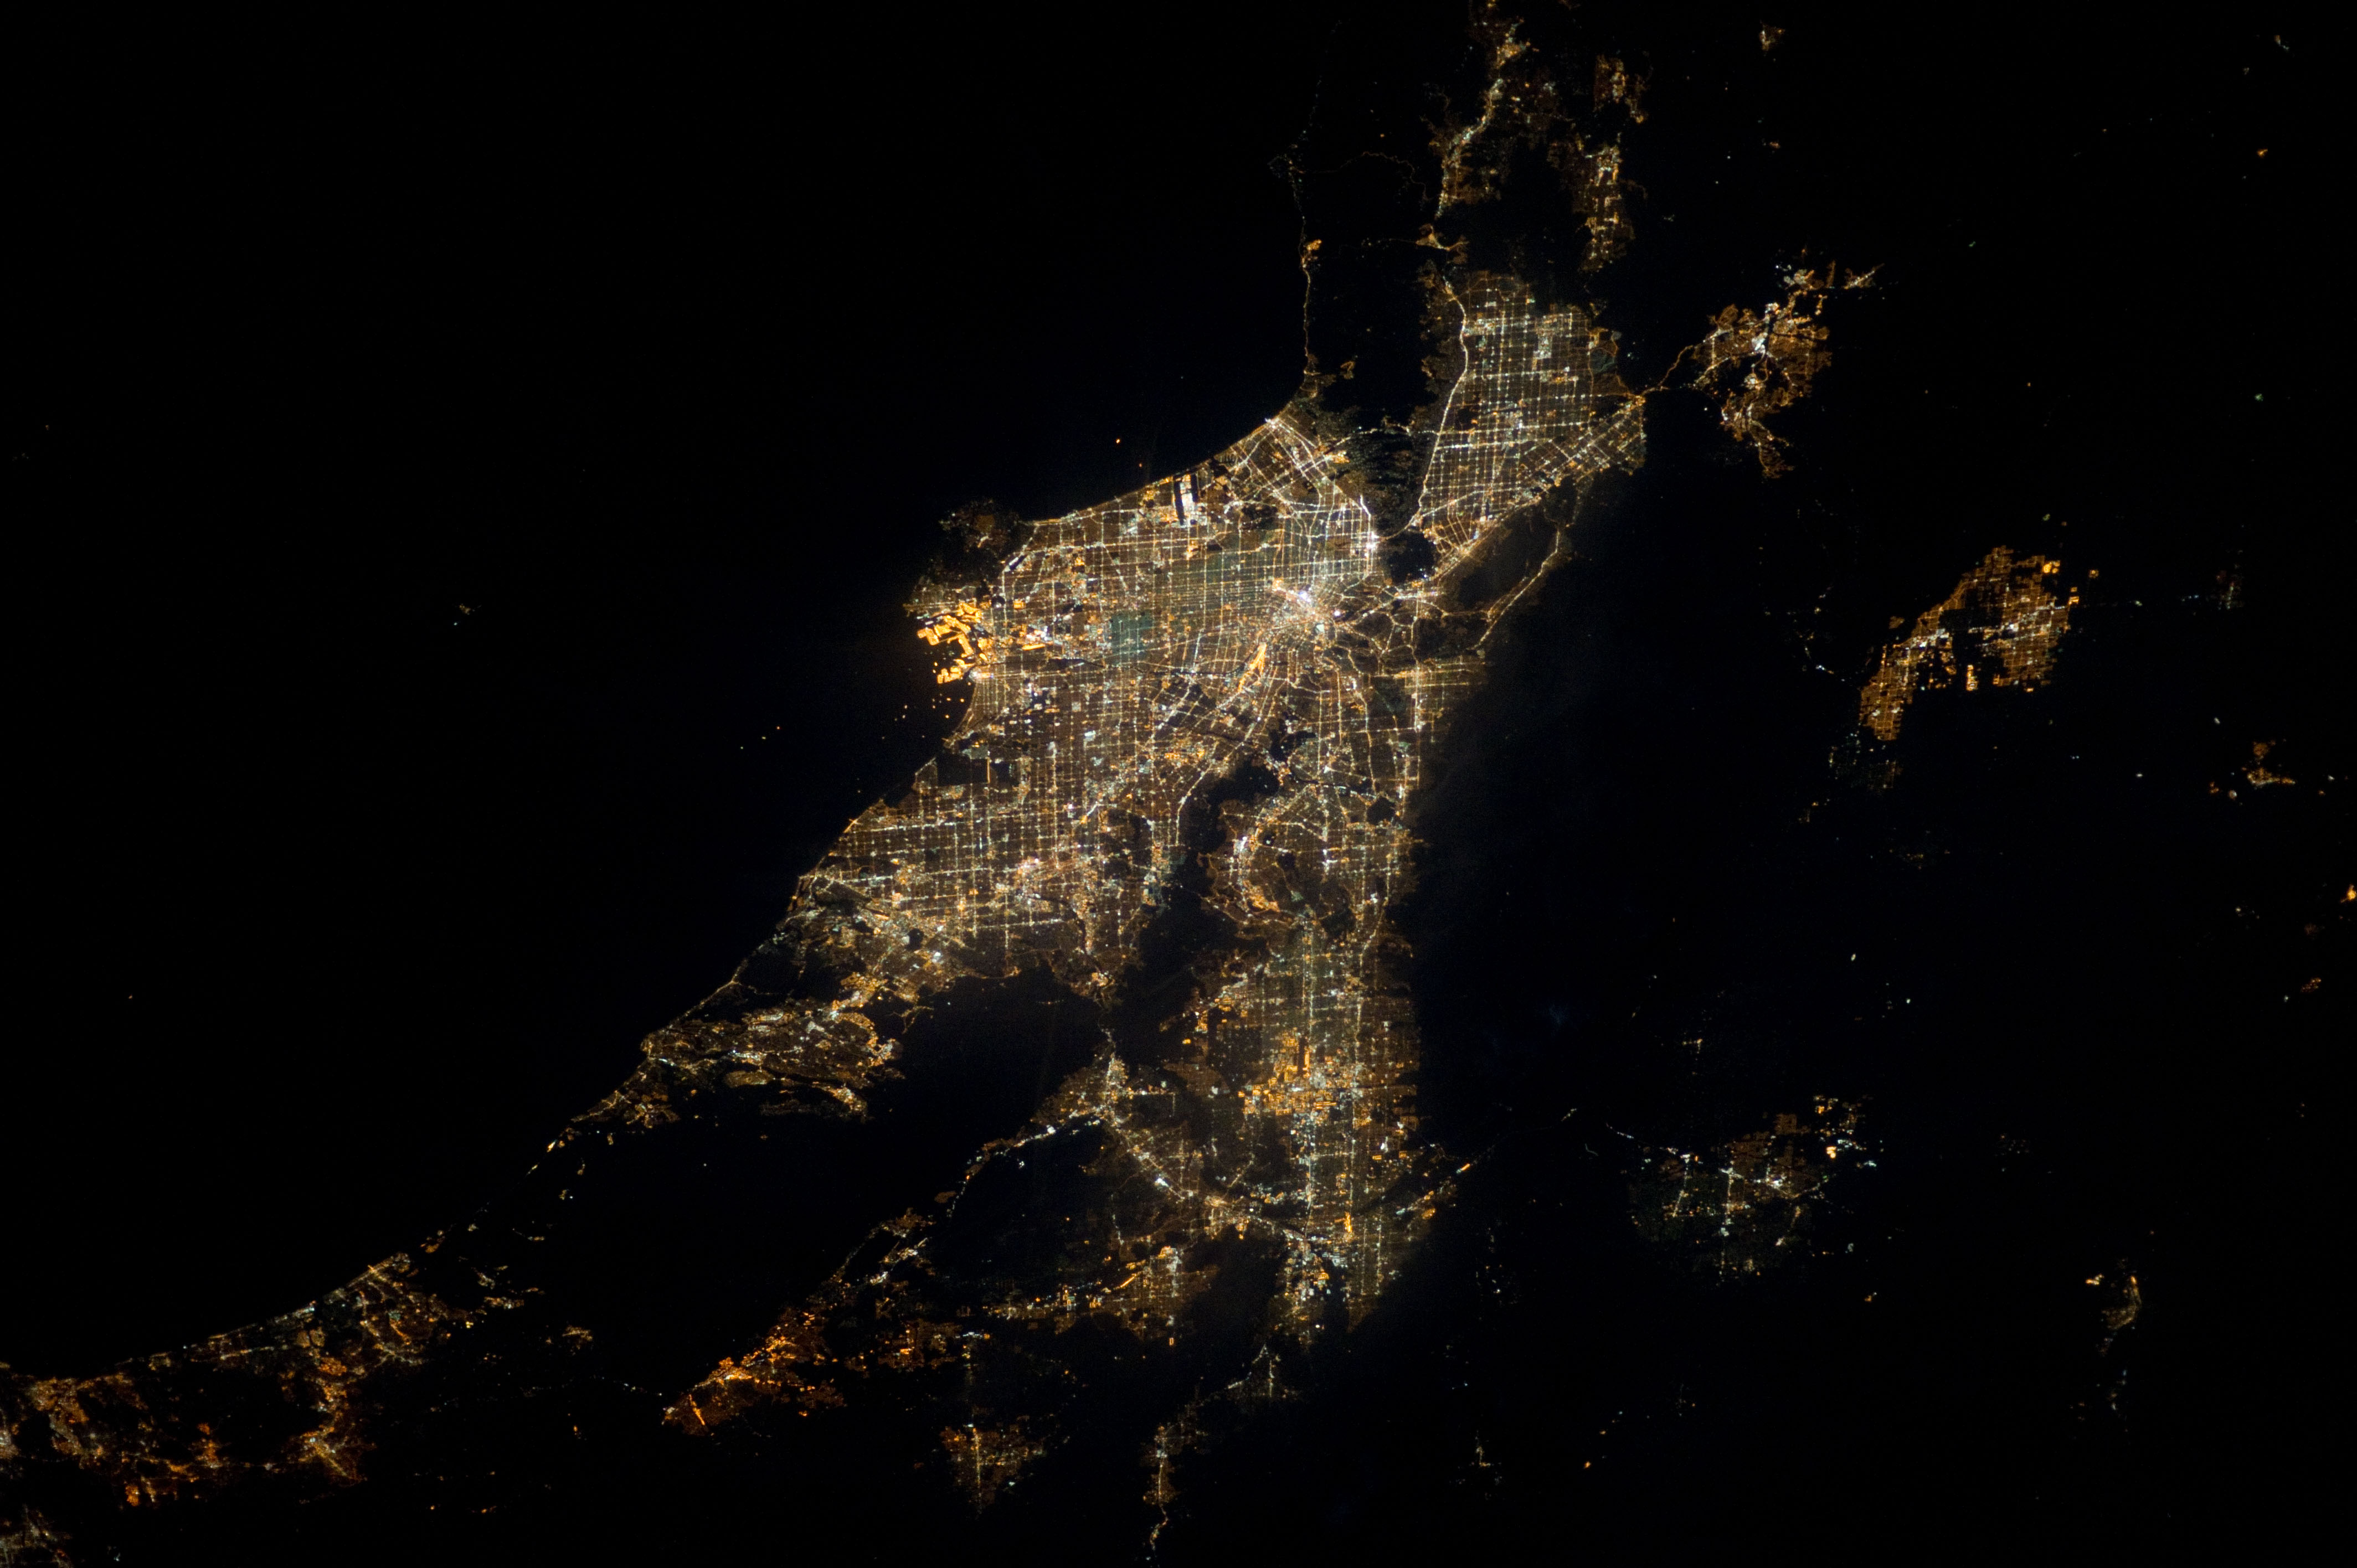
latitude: 34.0
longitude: -118.2
